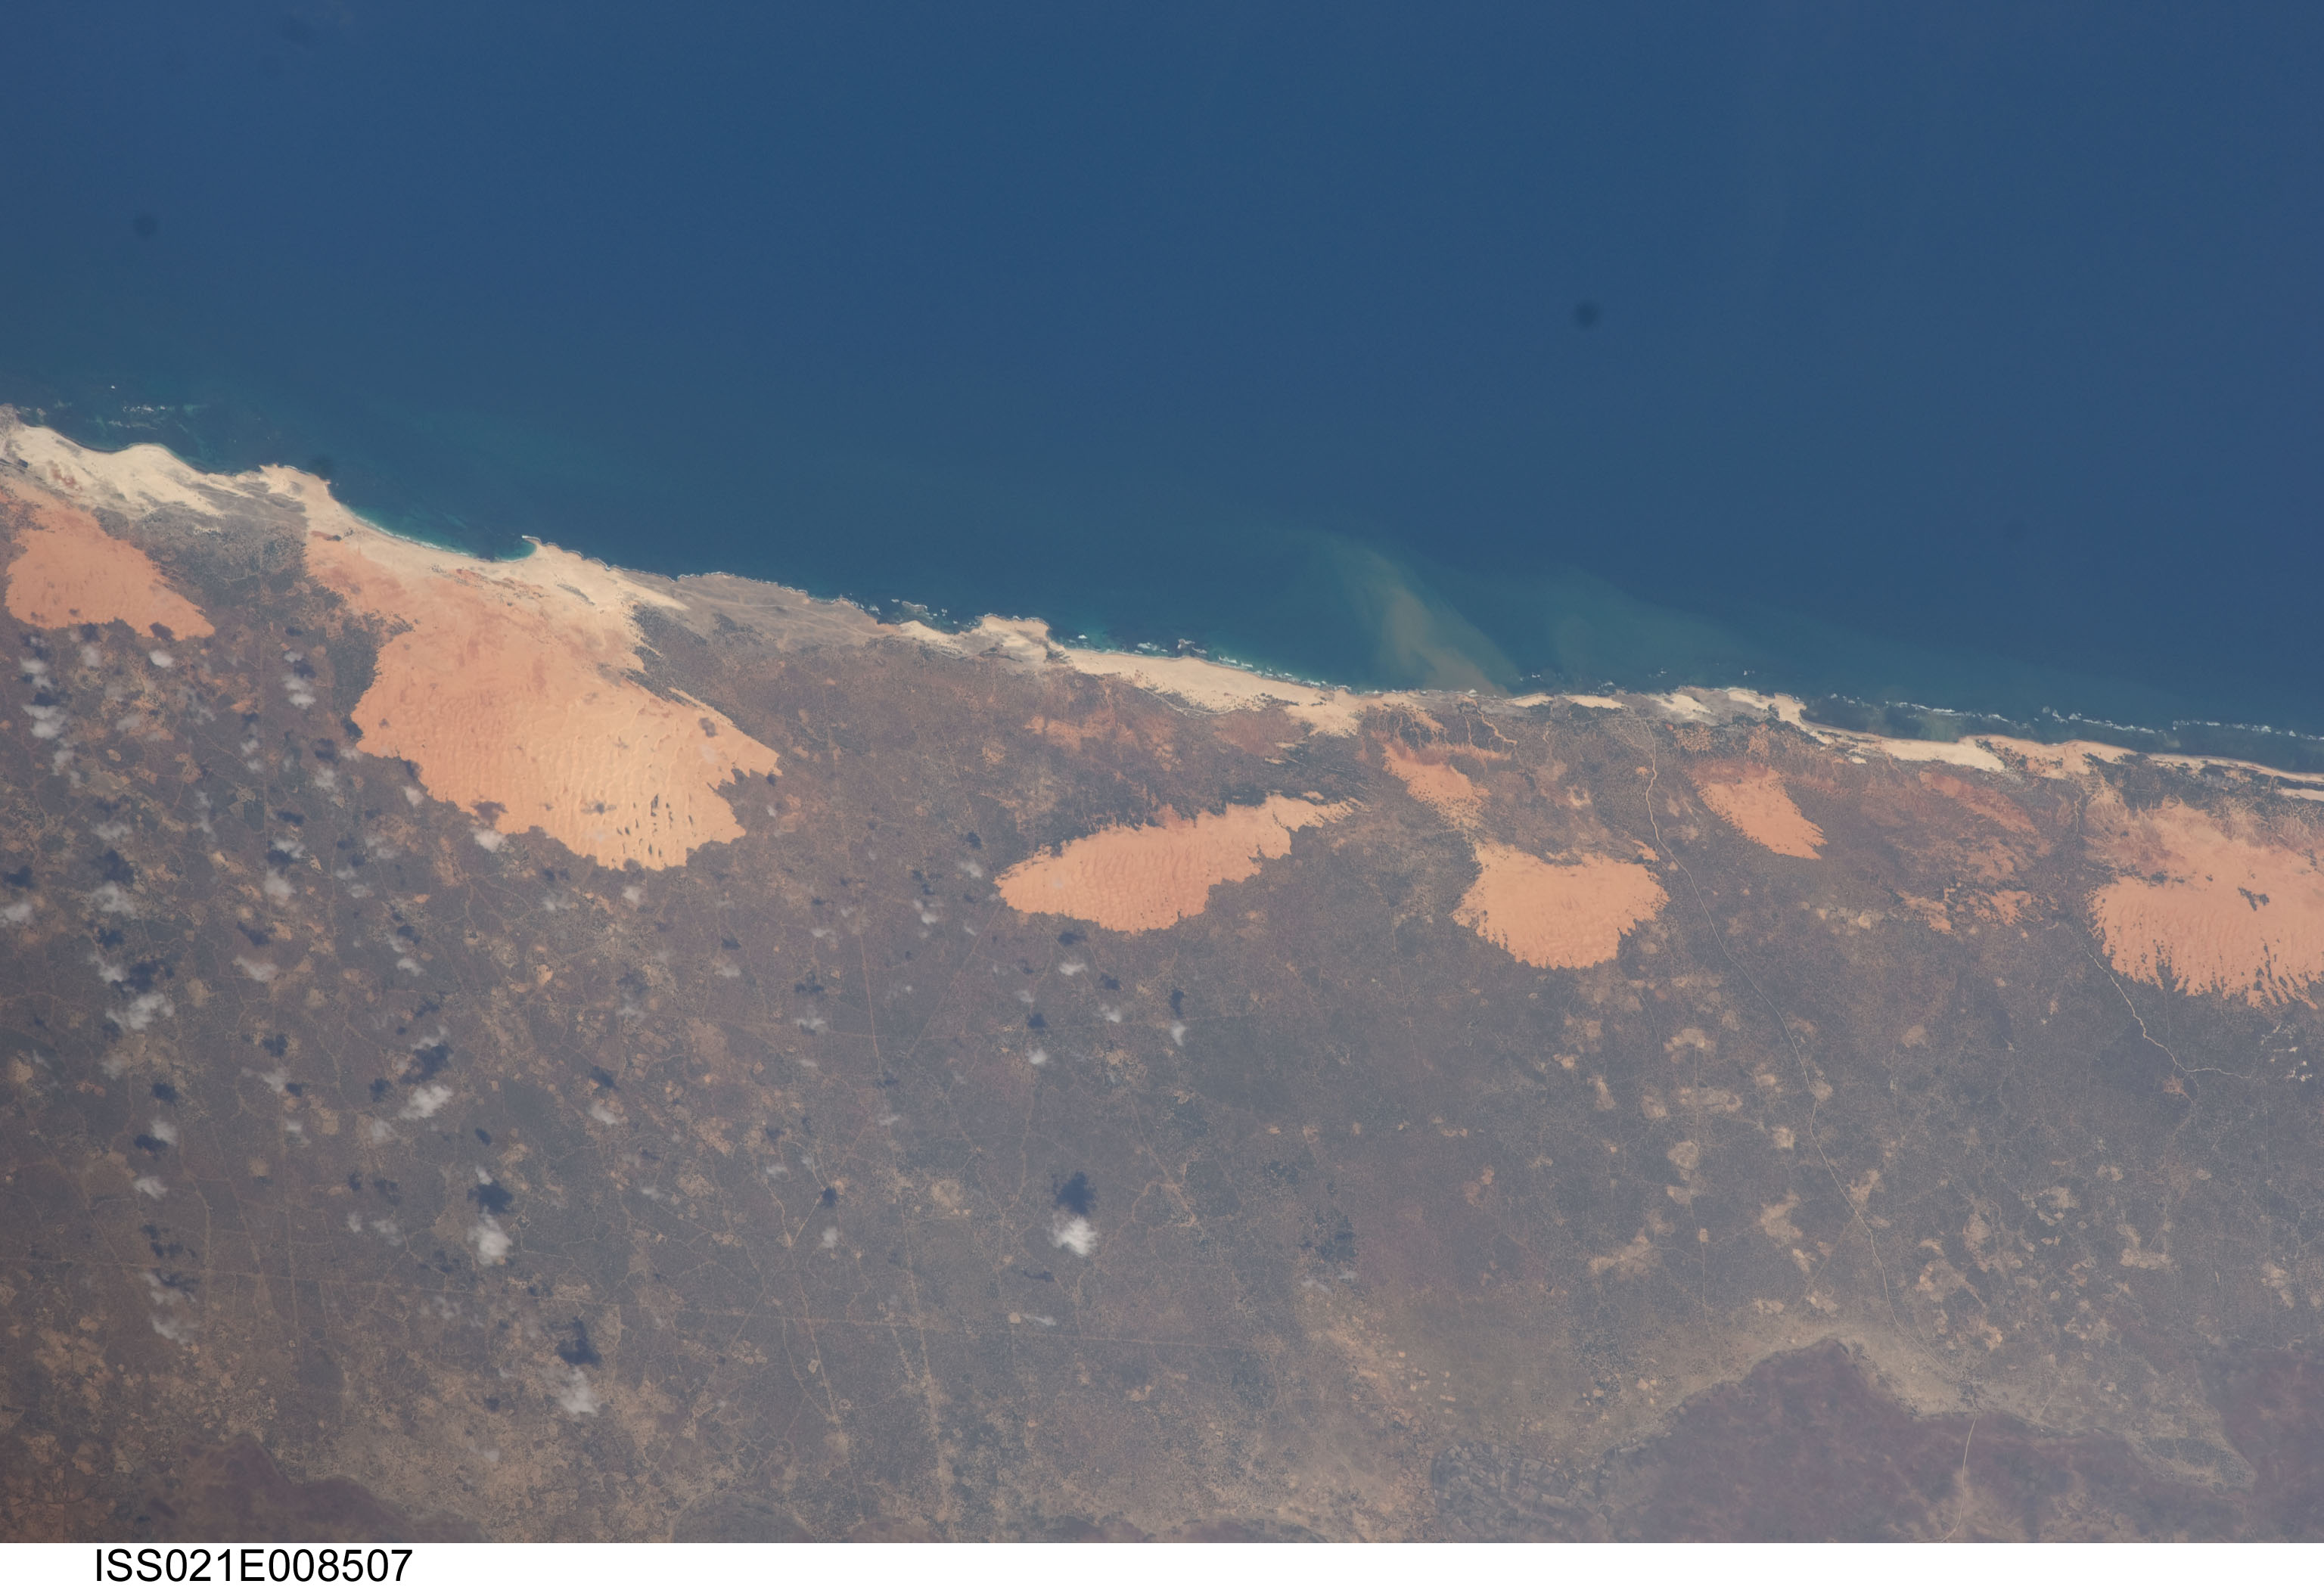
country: SOMALIA
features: SOMALIA
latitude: 1.9
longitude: 45.1
